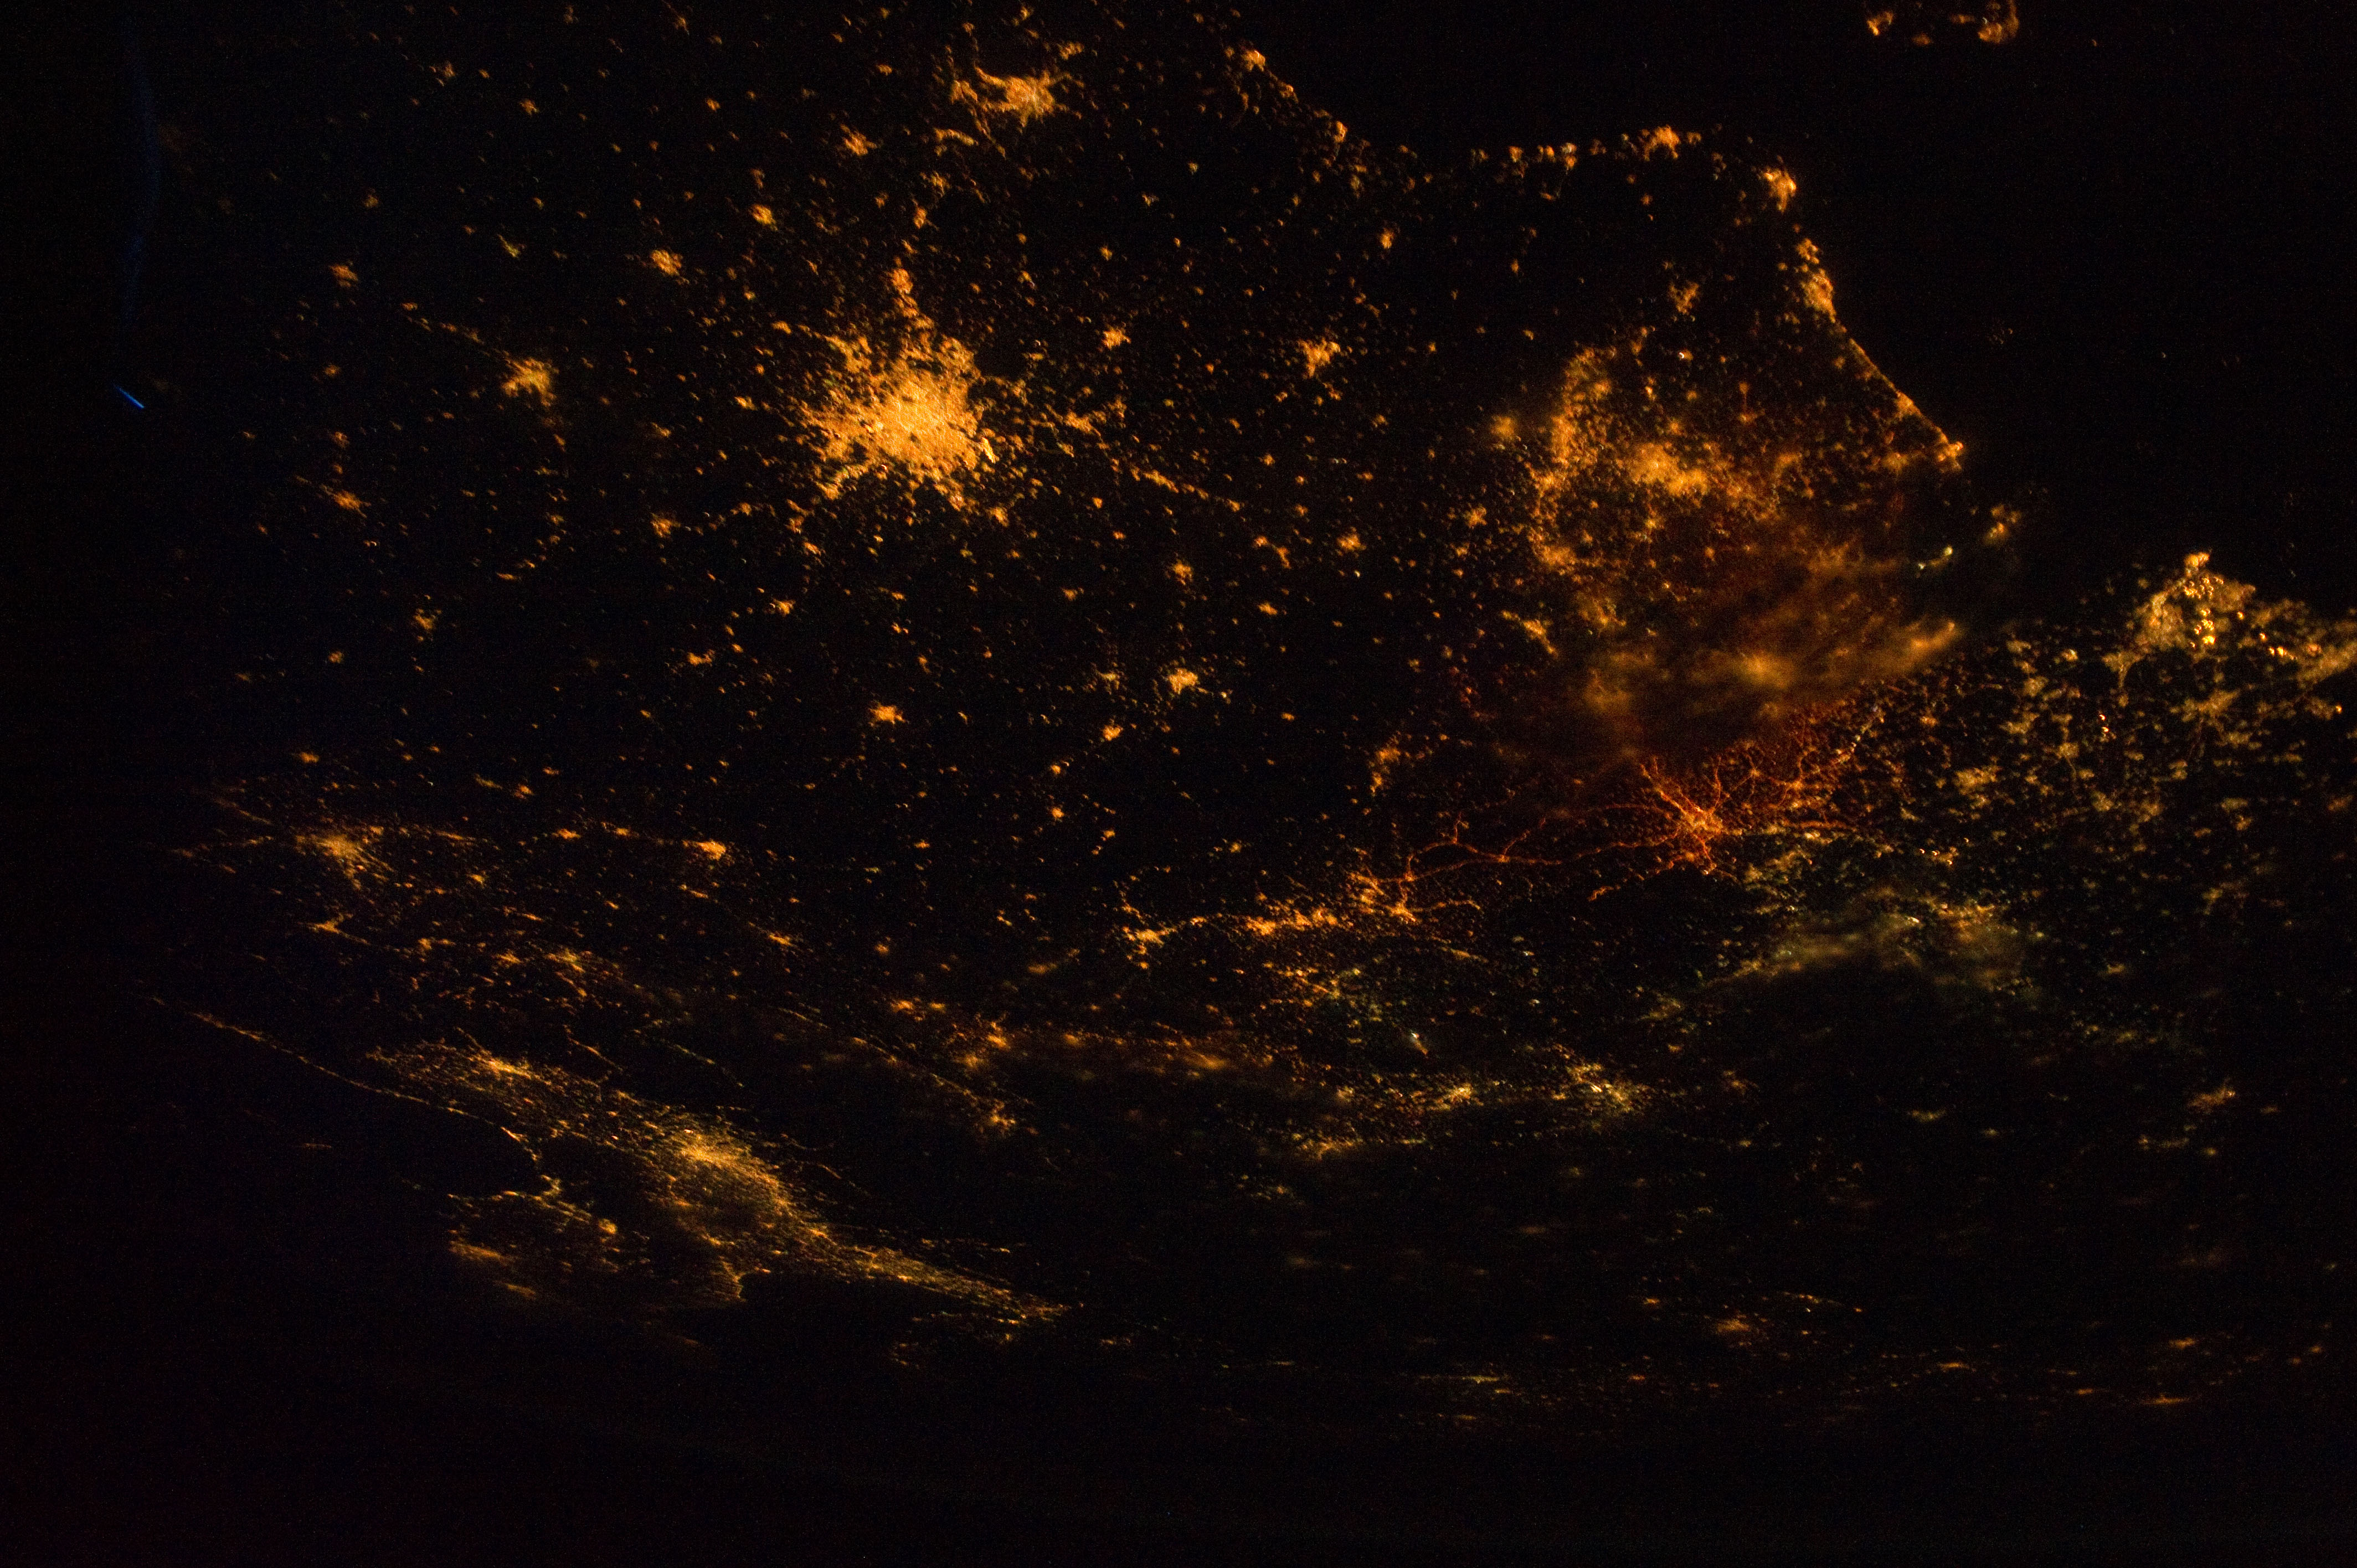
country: FRANCE
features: PAN- NW. EUROPE AT NIGHT, PARIS, BRUSSELS, MILAN
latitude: 50.0
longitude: 4.0
